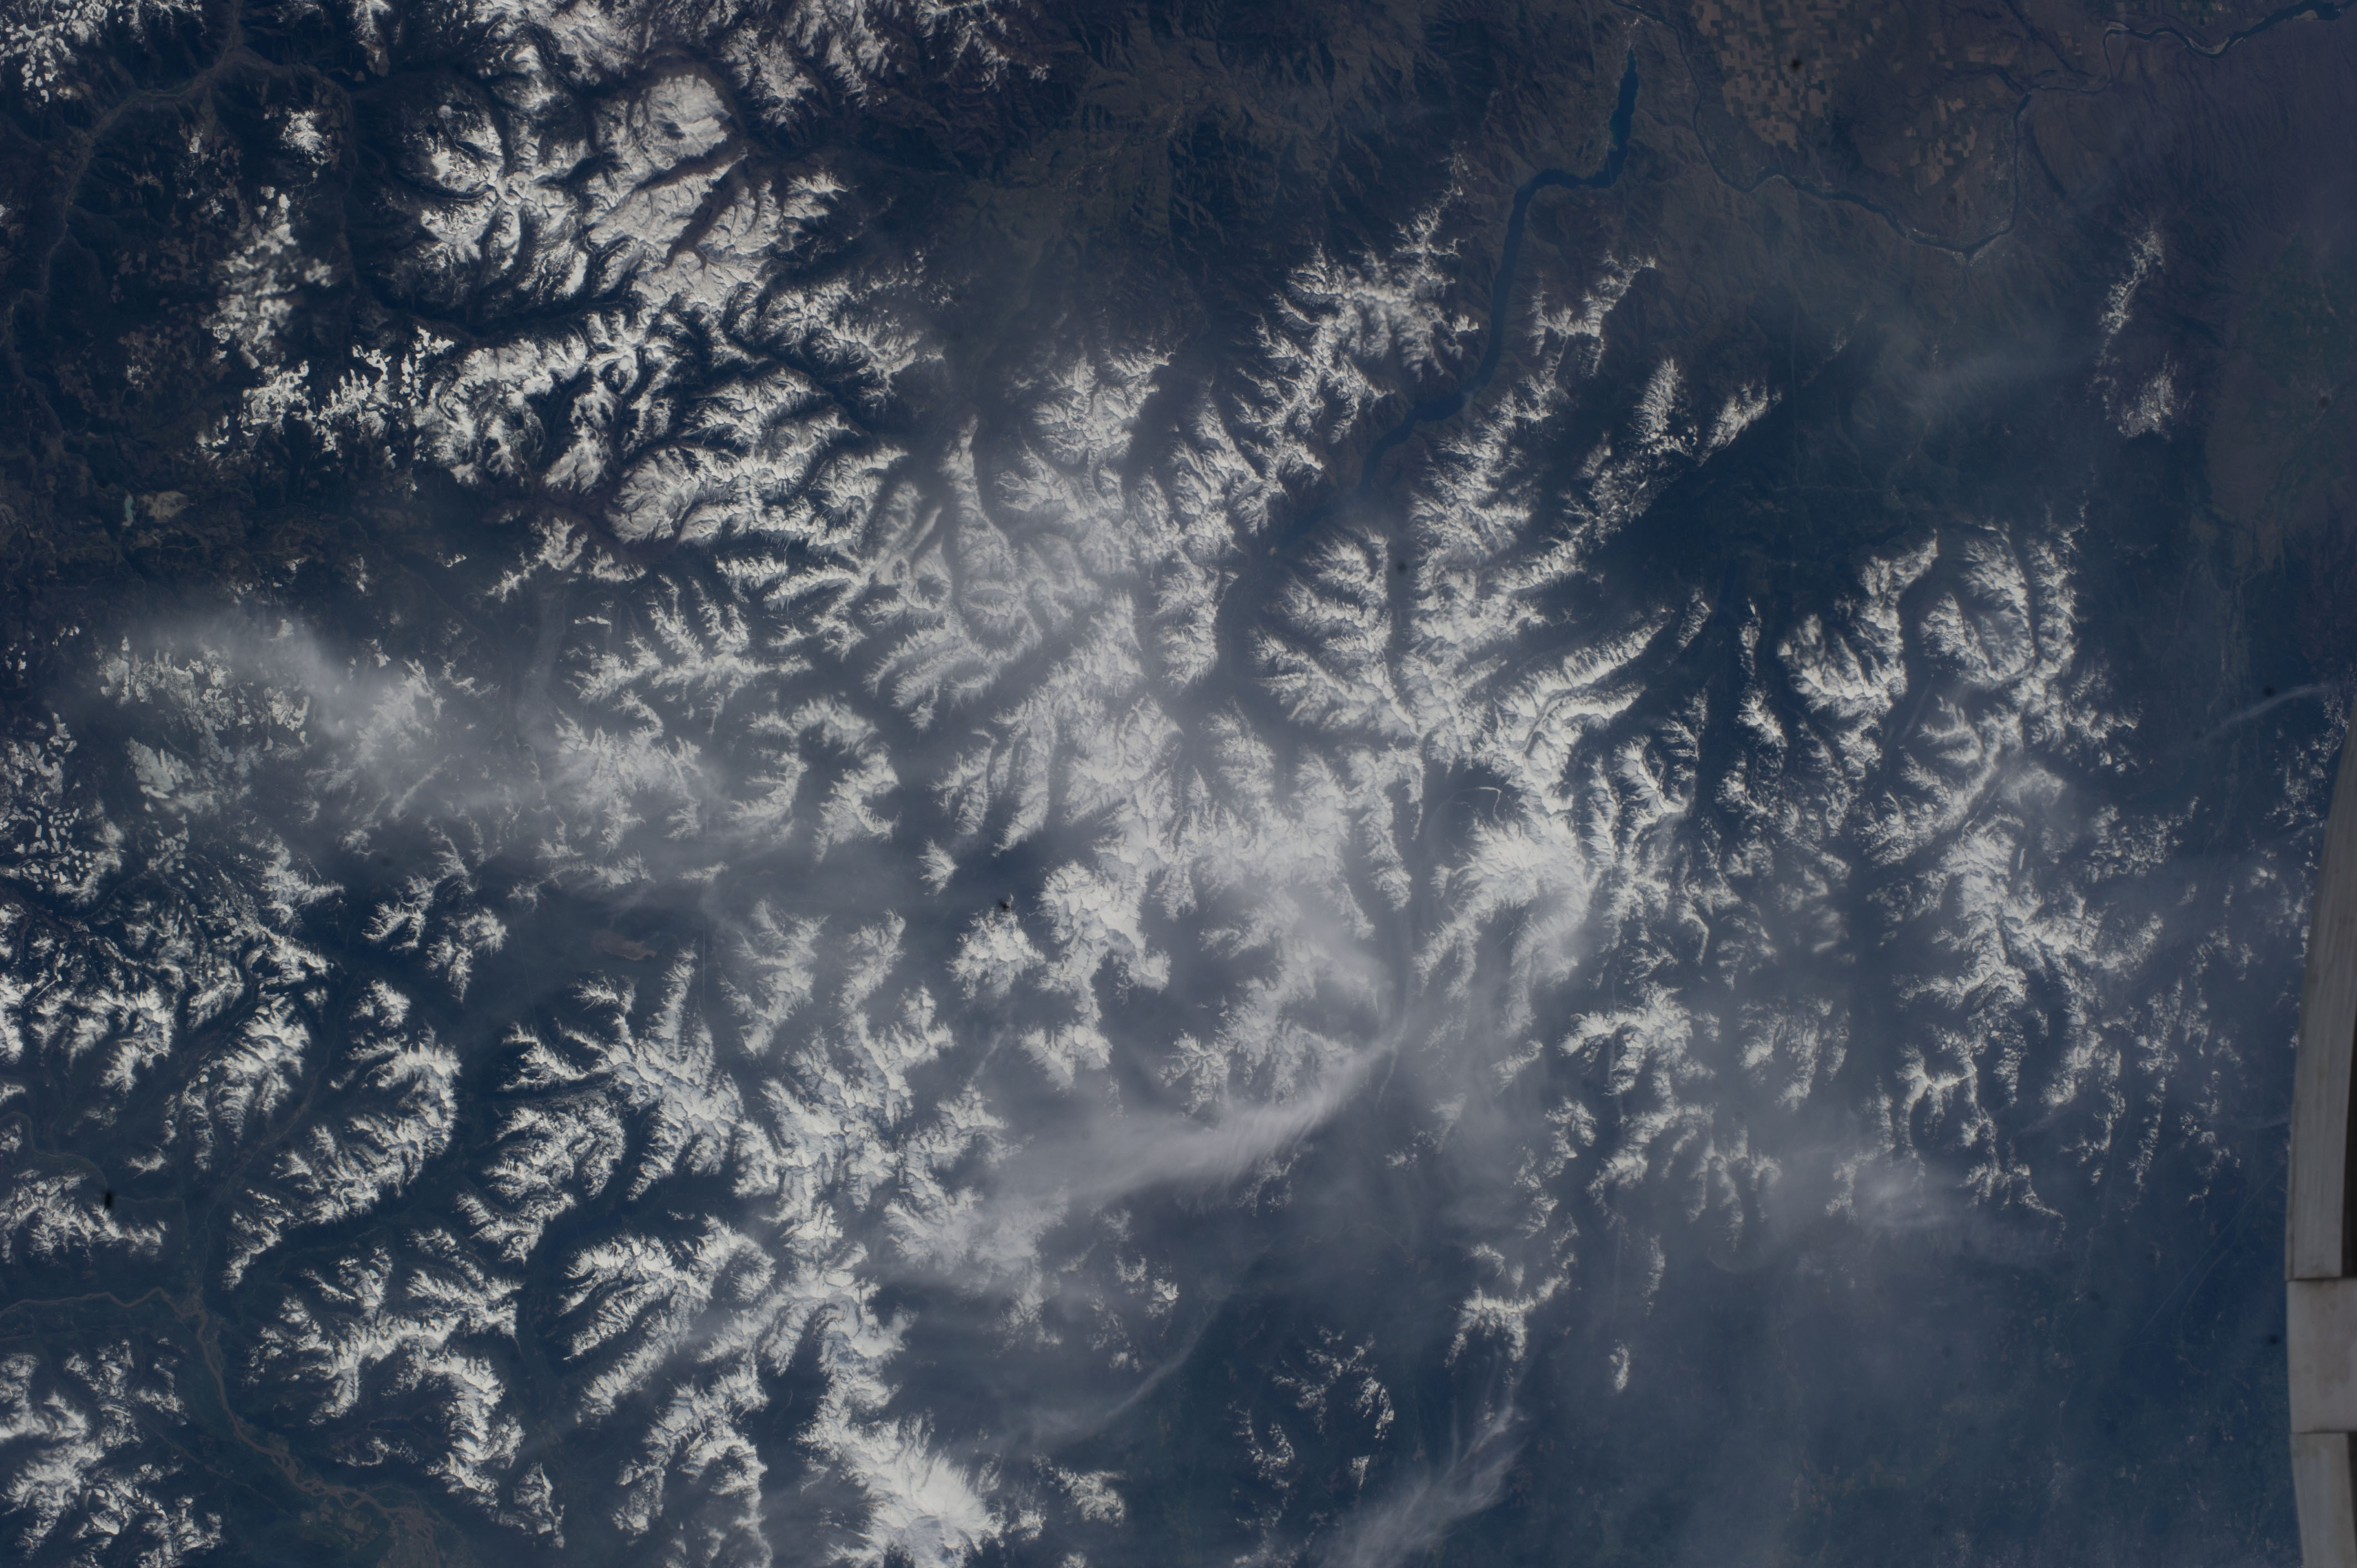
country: USA-WASHINGTON
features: LAKE CHELAN, GLACIER PEAK-MOUNT LOGAN AREA, SNOW, RAVINES, FOREST
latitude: 48.5
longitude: -121.0
